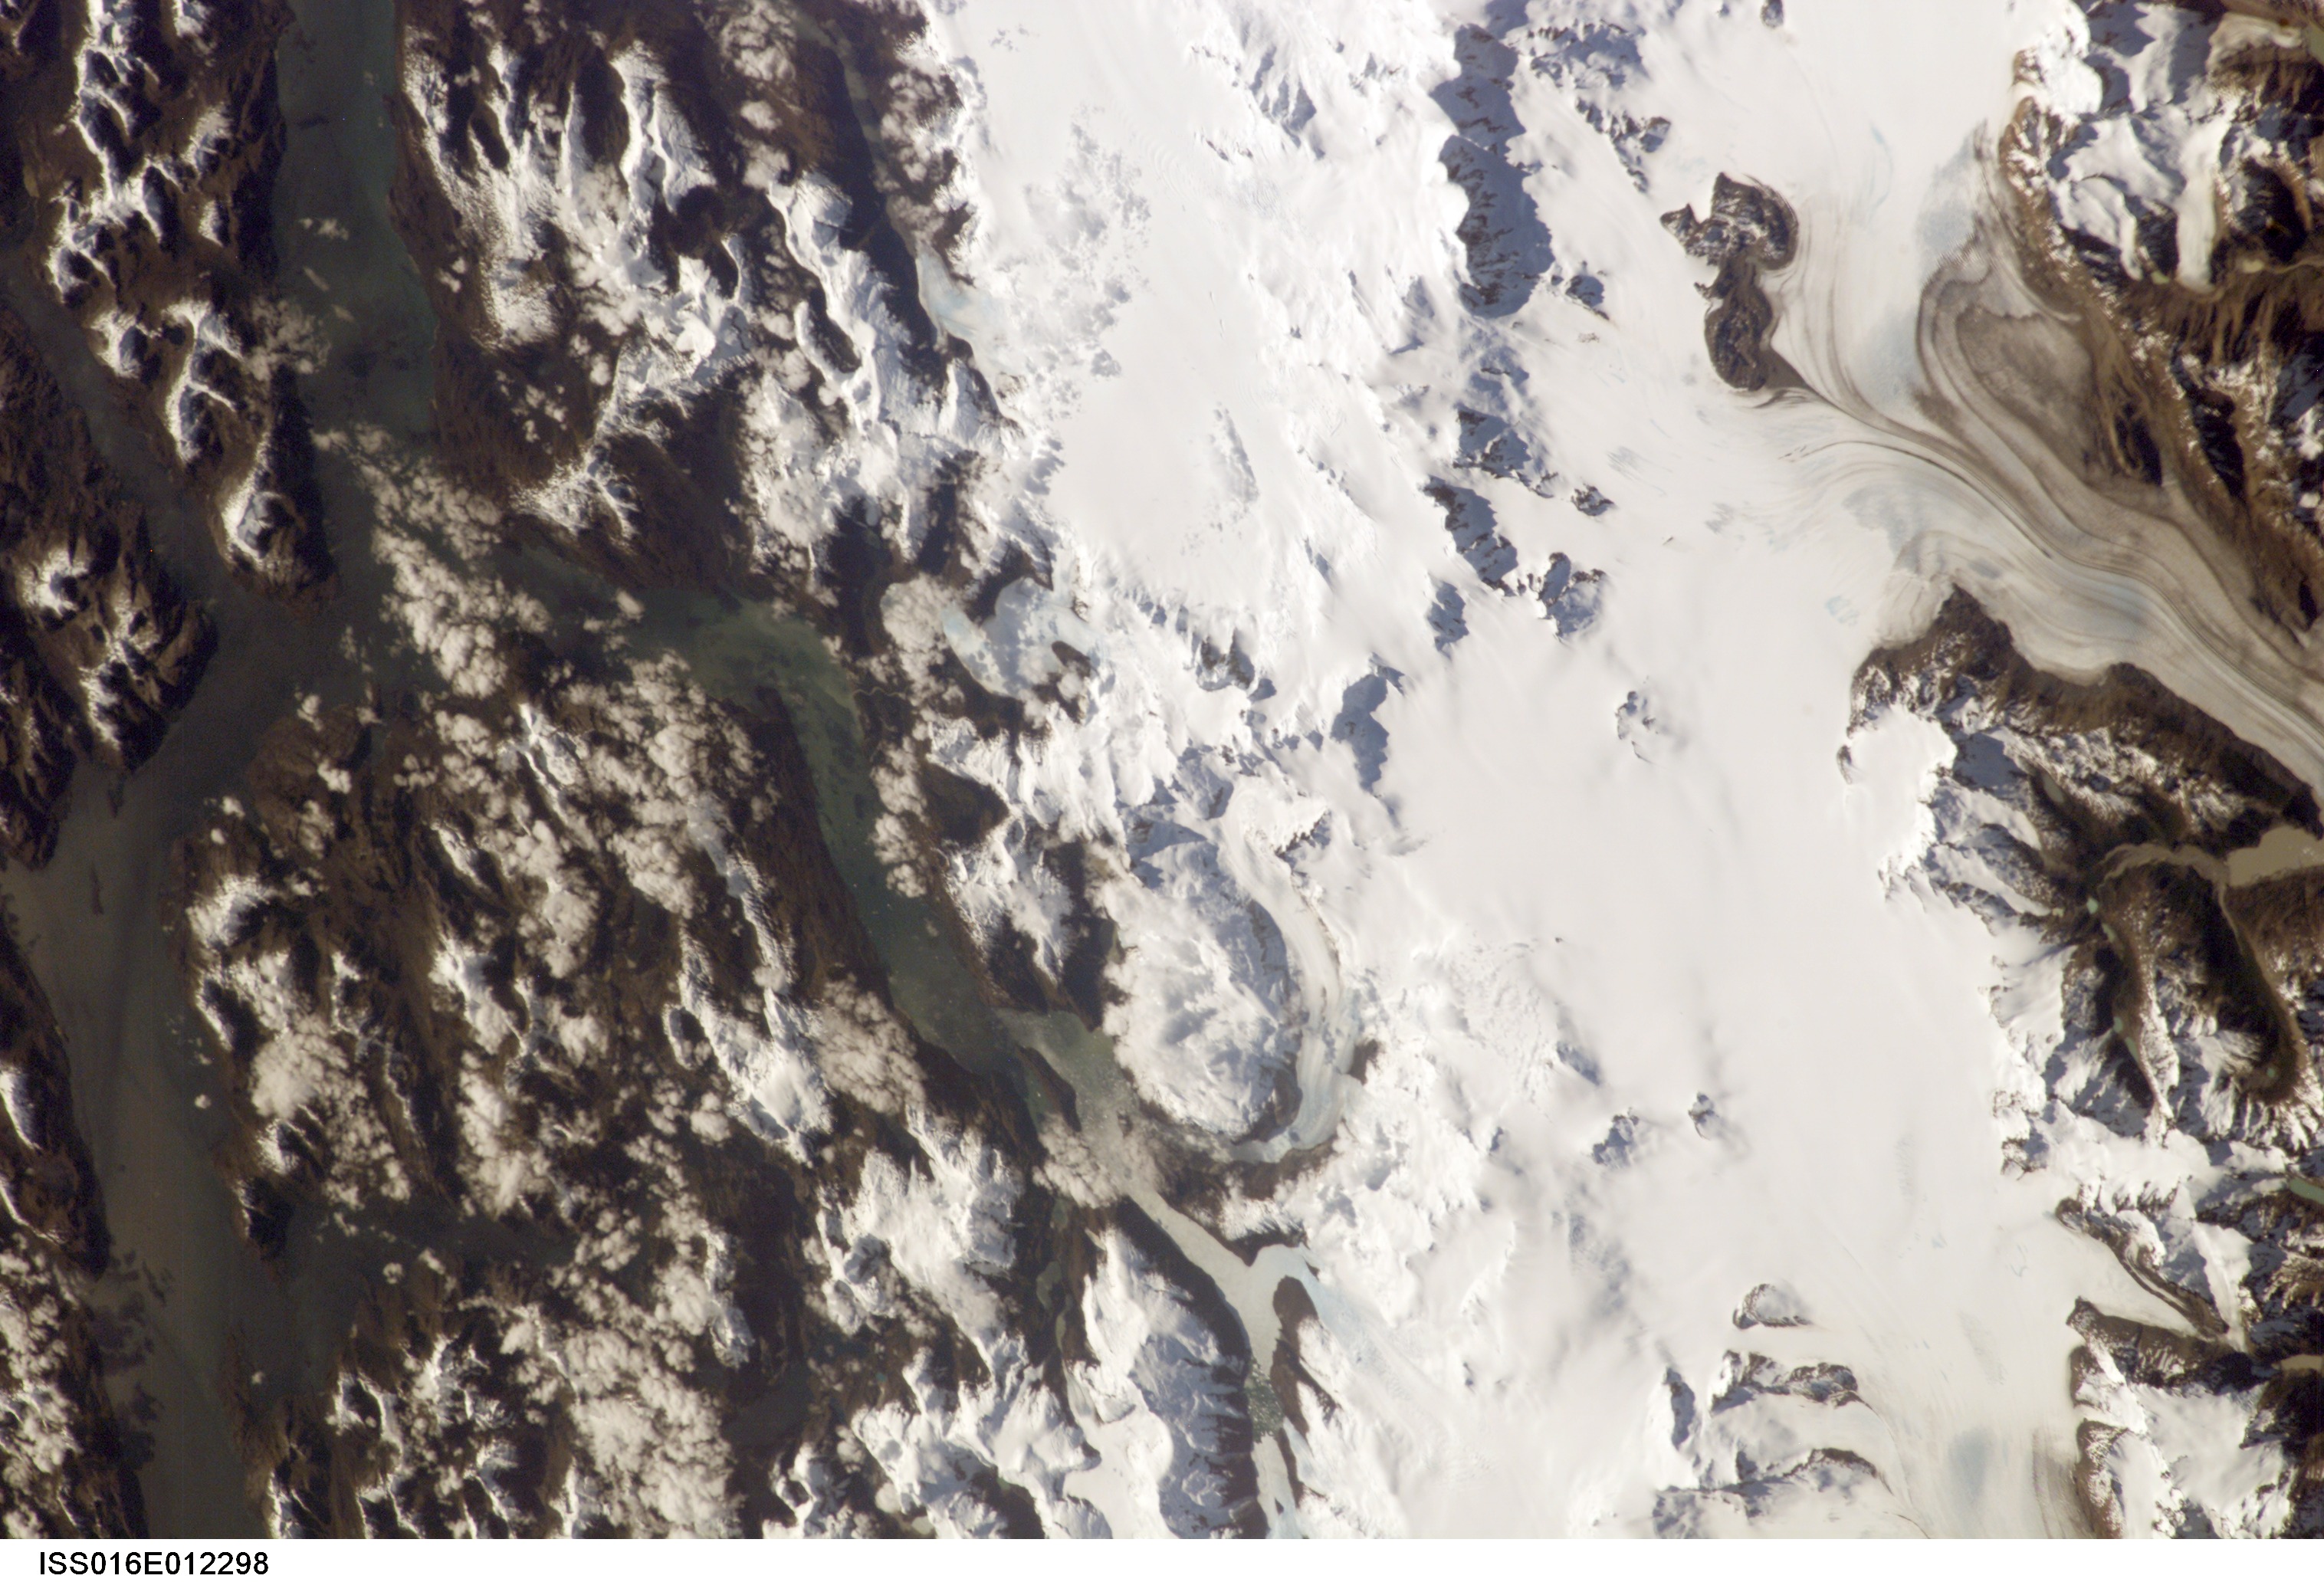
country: ARGENTINA
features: S. PATAGONIA ICE FIELD, FJORDS
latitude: -49.5
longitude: -73.5
